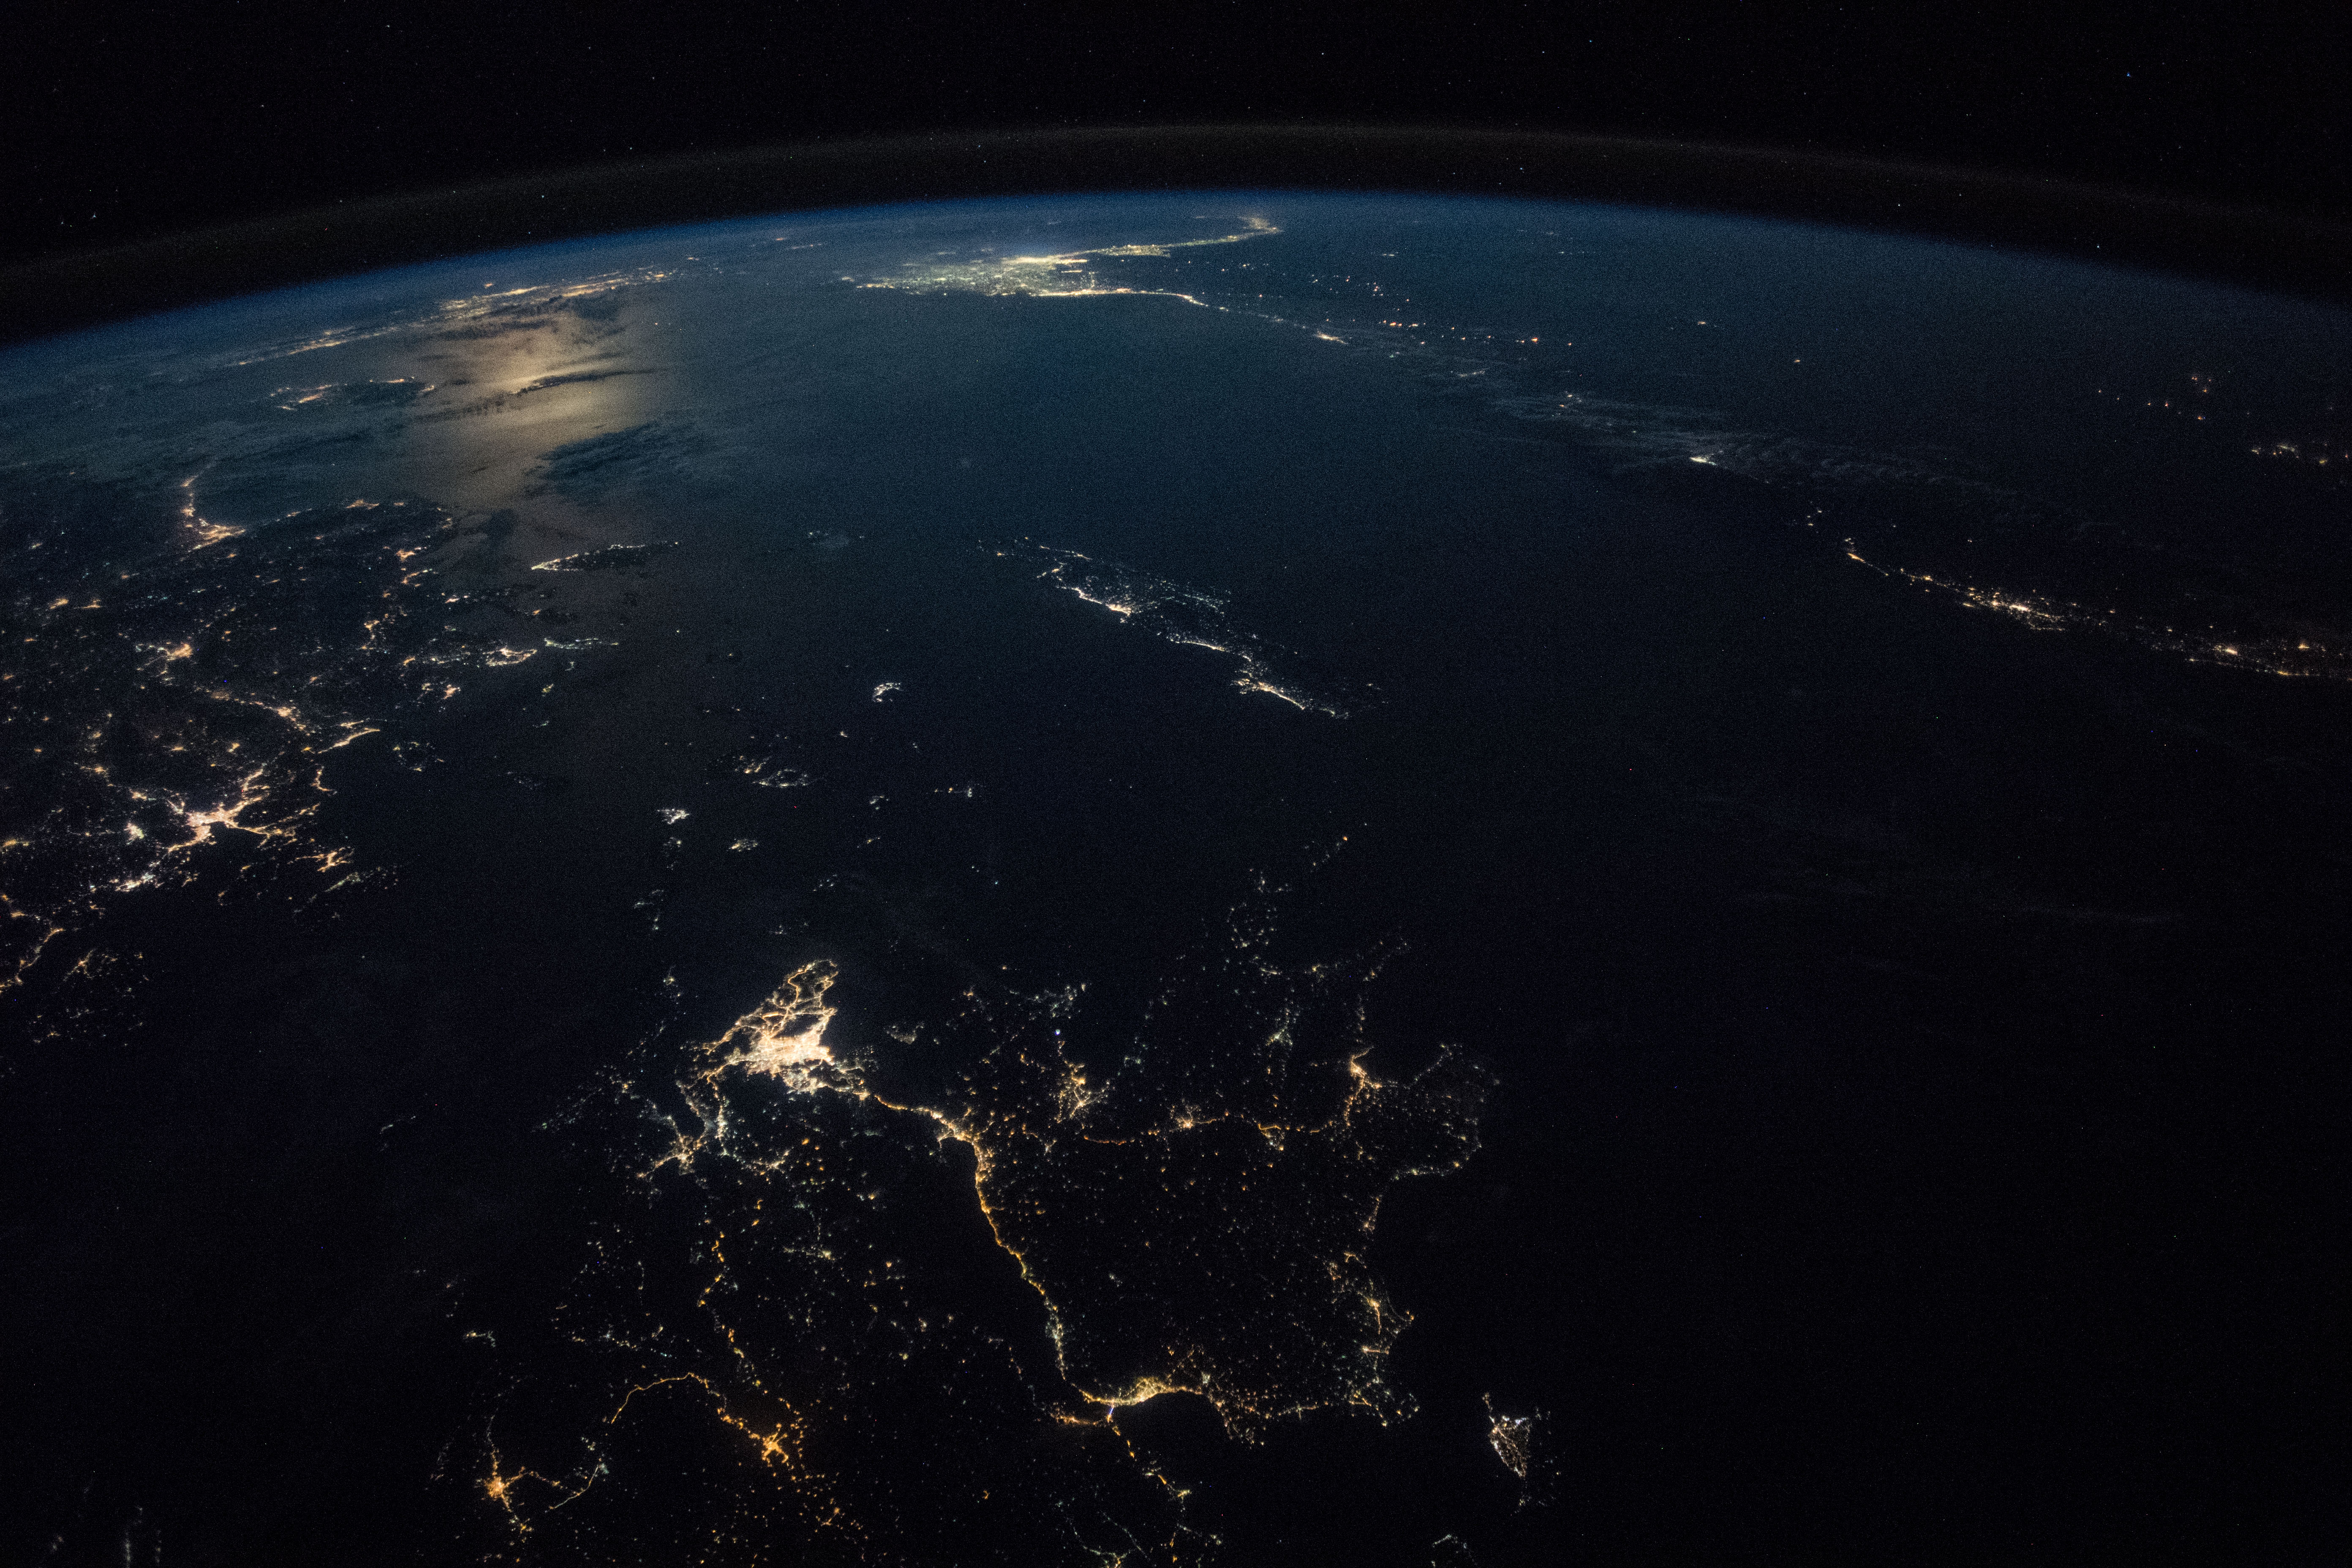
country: GREECE
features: EGEO ISLANDS, KOS ISLAND, CRETE ISLAND, IZMIR CITY, AEGEAN SEA, ATHENS CITY, NIGHT, EARTH LIMB
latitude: 36.1
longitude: 24.1
